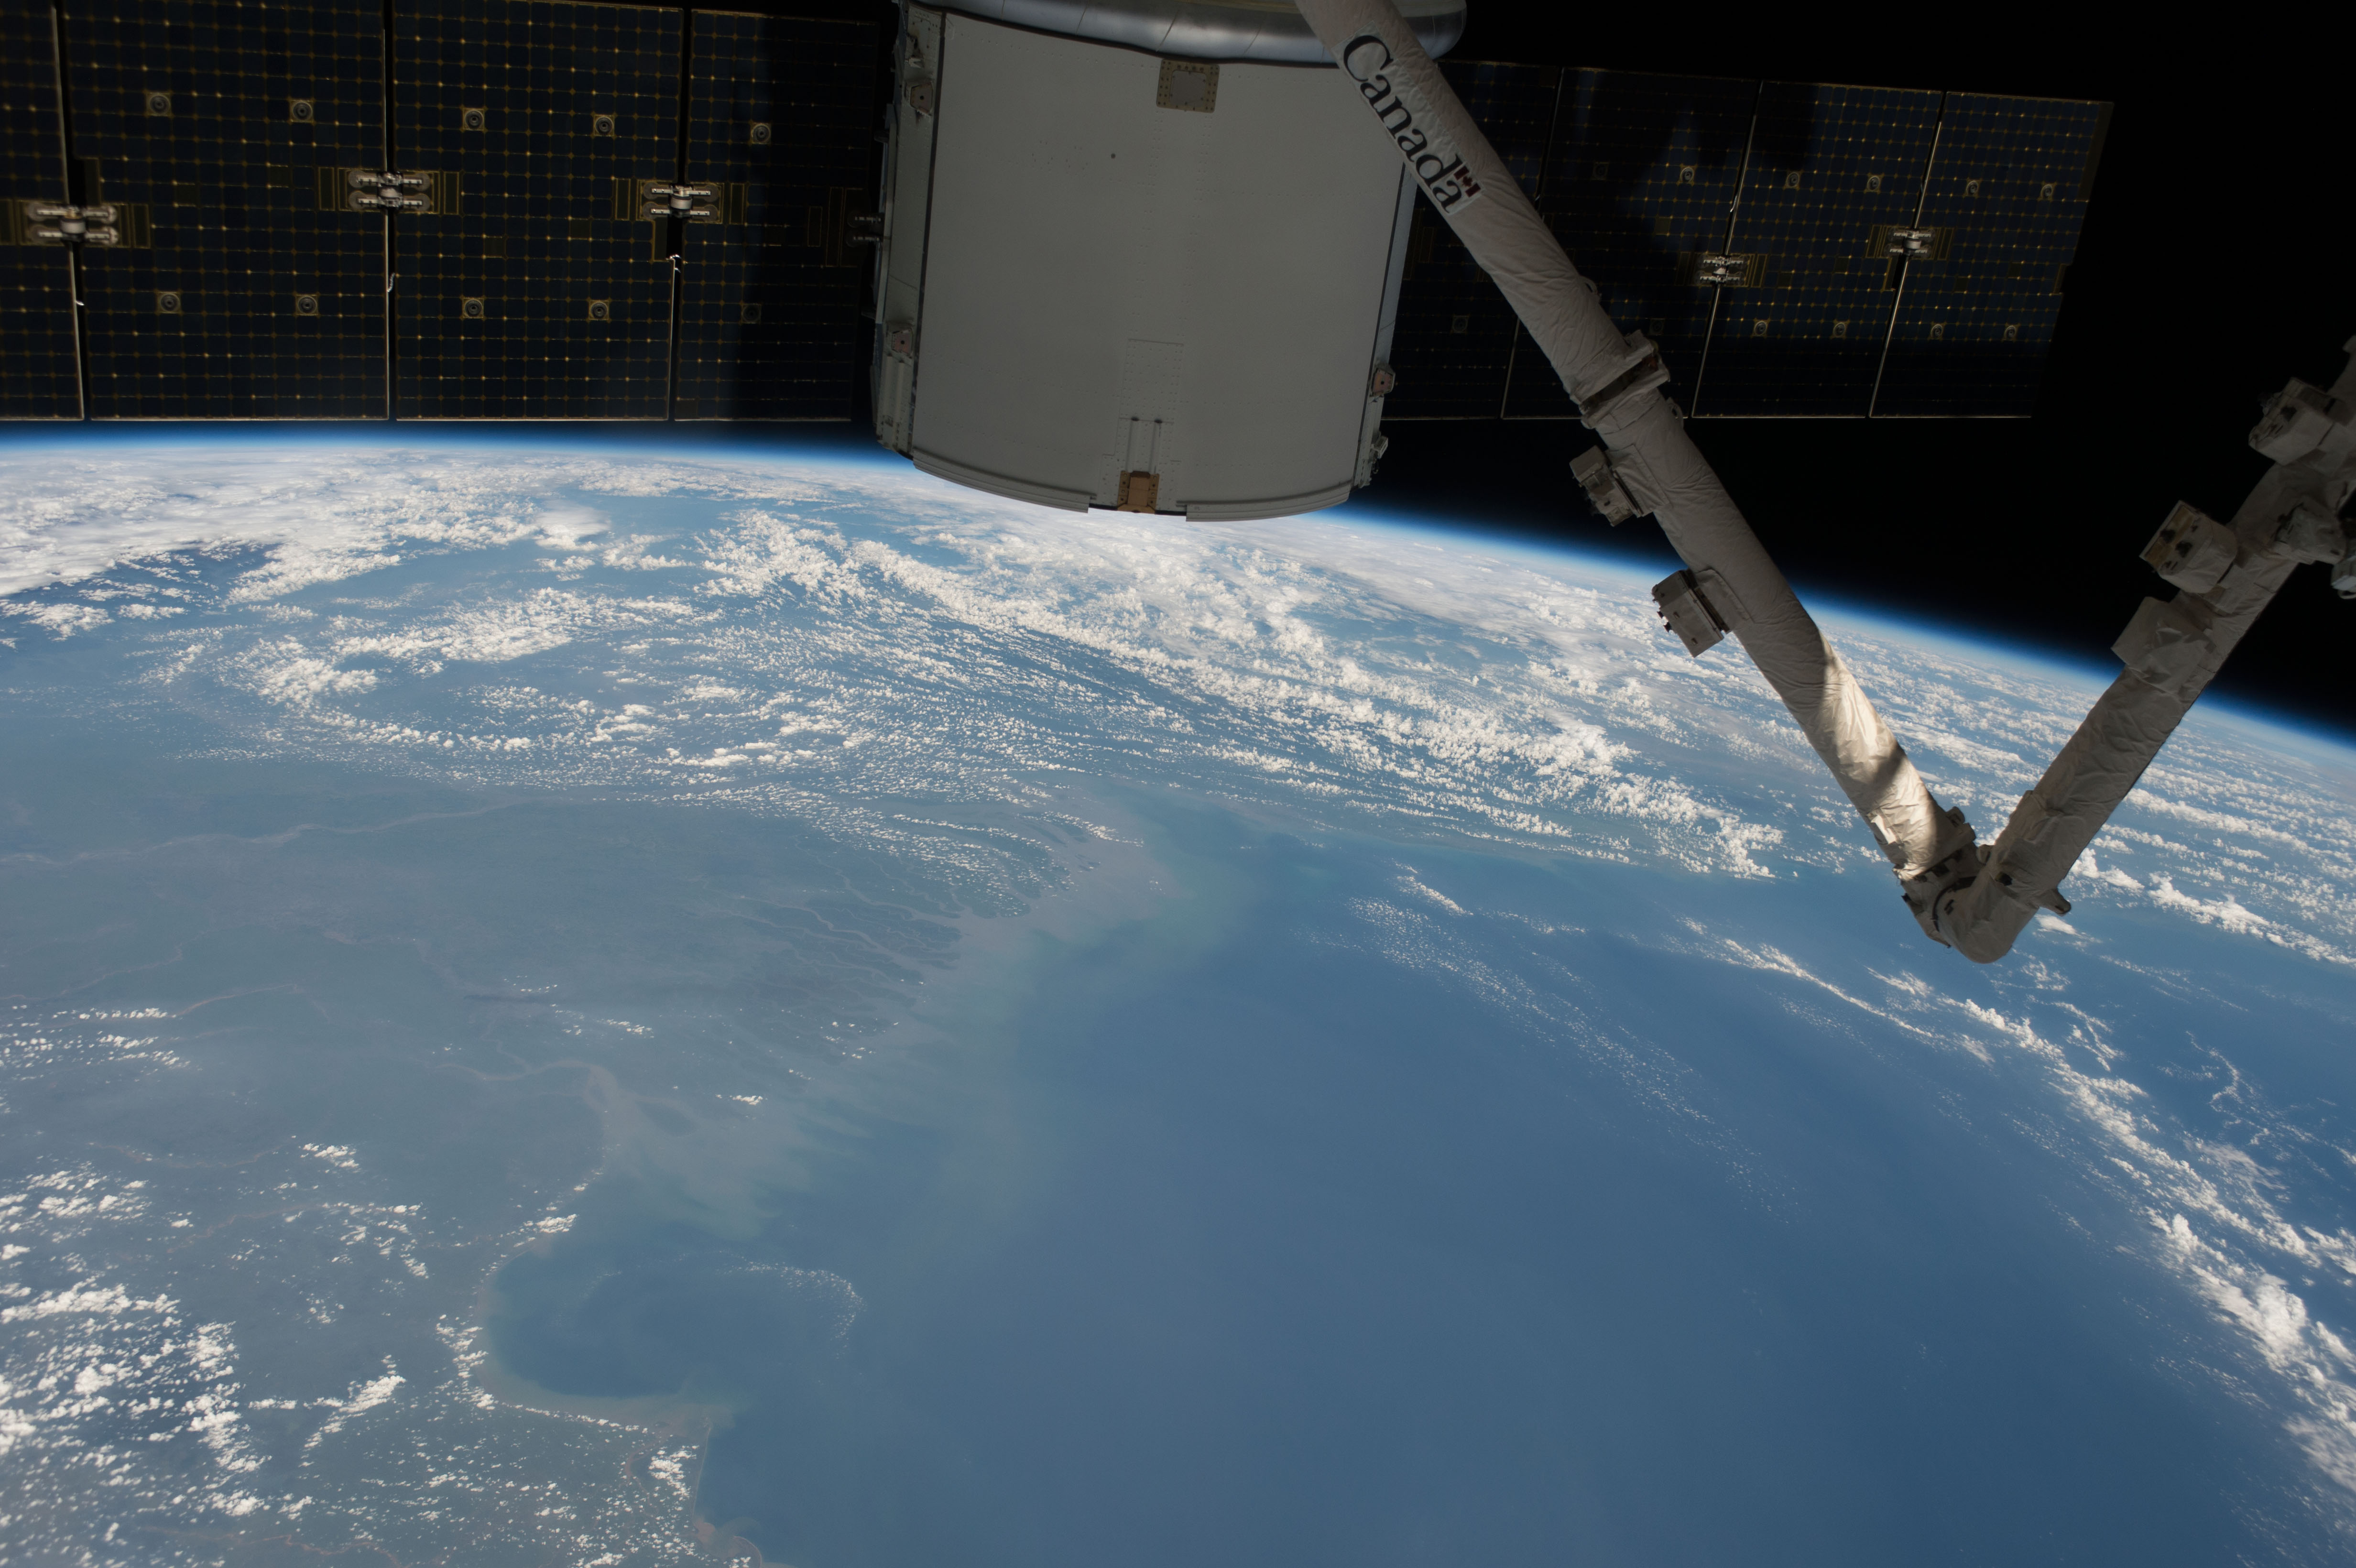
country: BANGLADESH
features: MEGHNA R., HOOGHLY R., GANGES DELTA, B. OF BENGAL, ATMOSPHERIC LIMB
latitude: 21.0
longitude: 89.5
